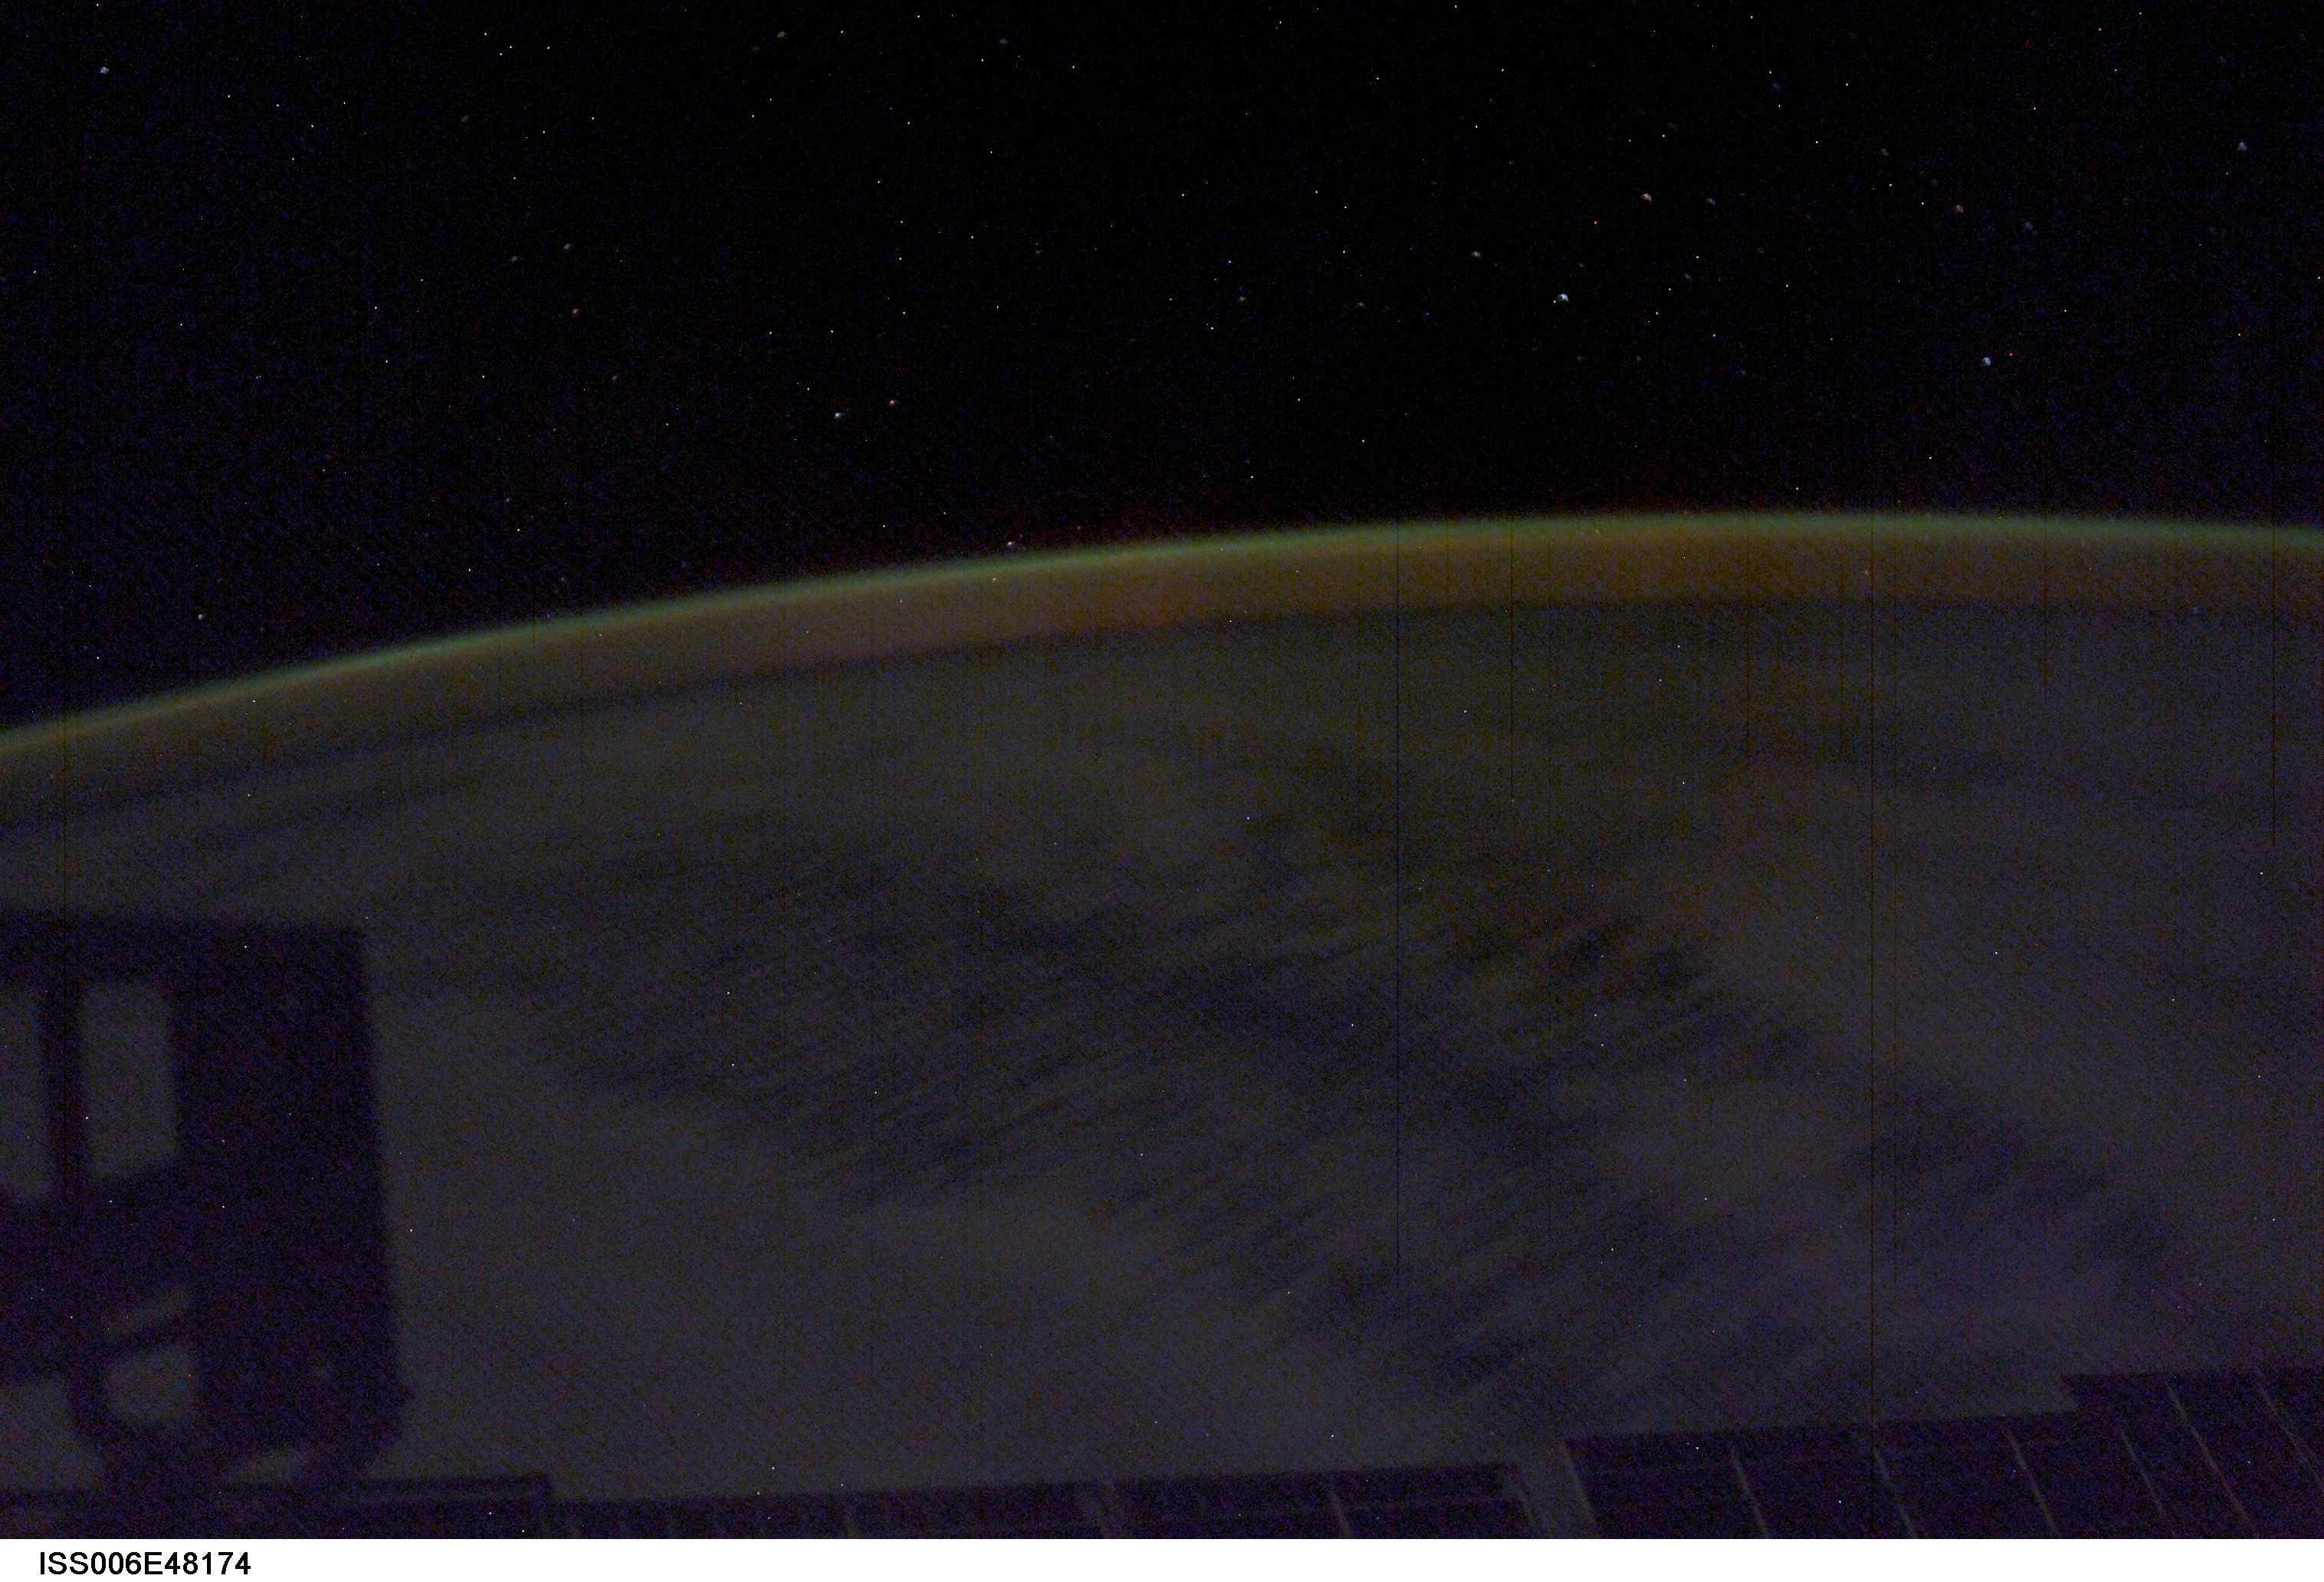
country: AURORA
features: AURORA AUSTRALIS, ISS, STARS
